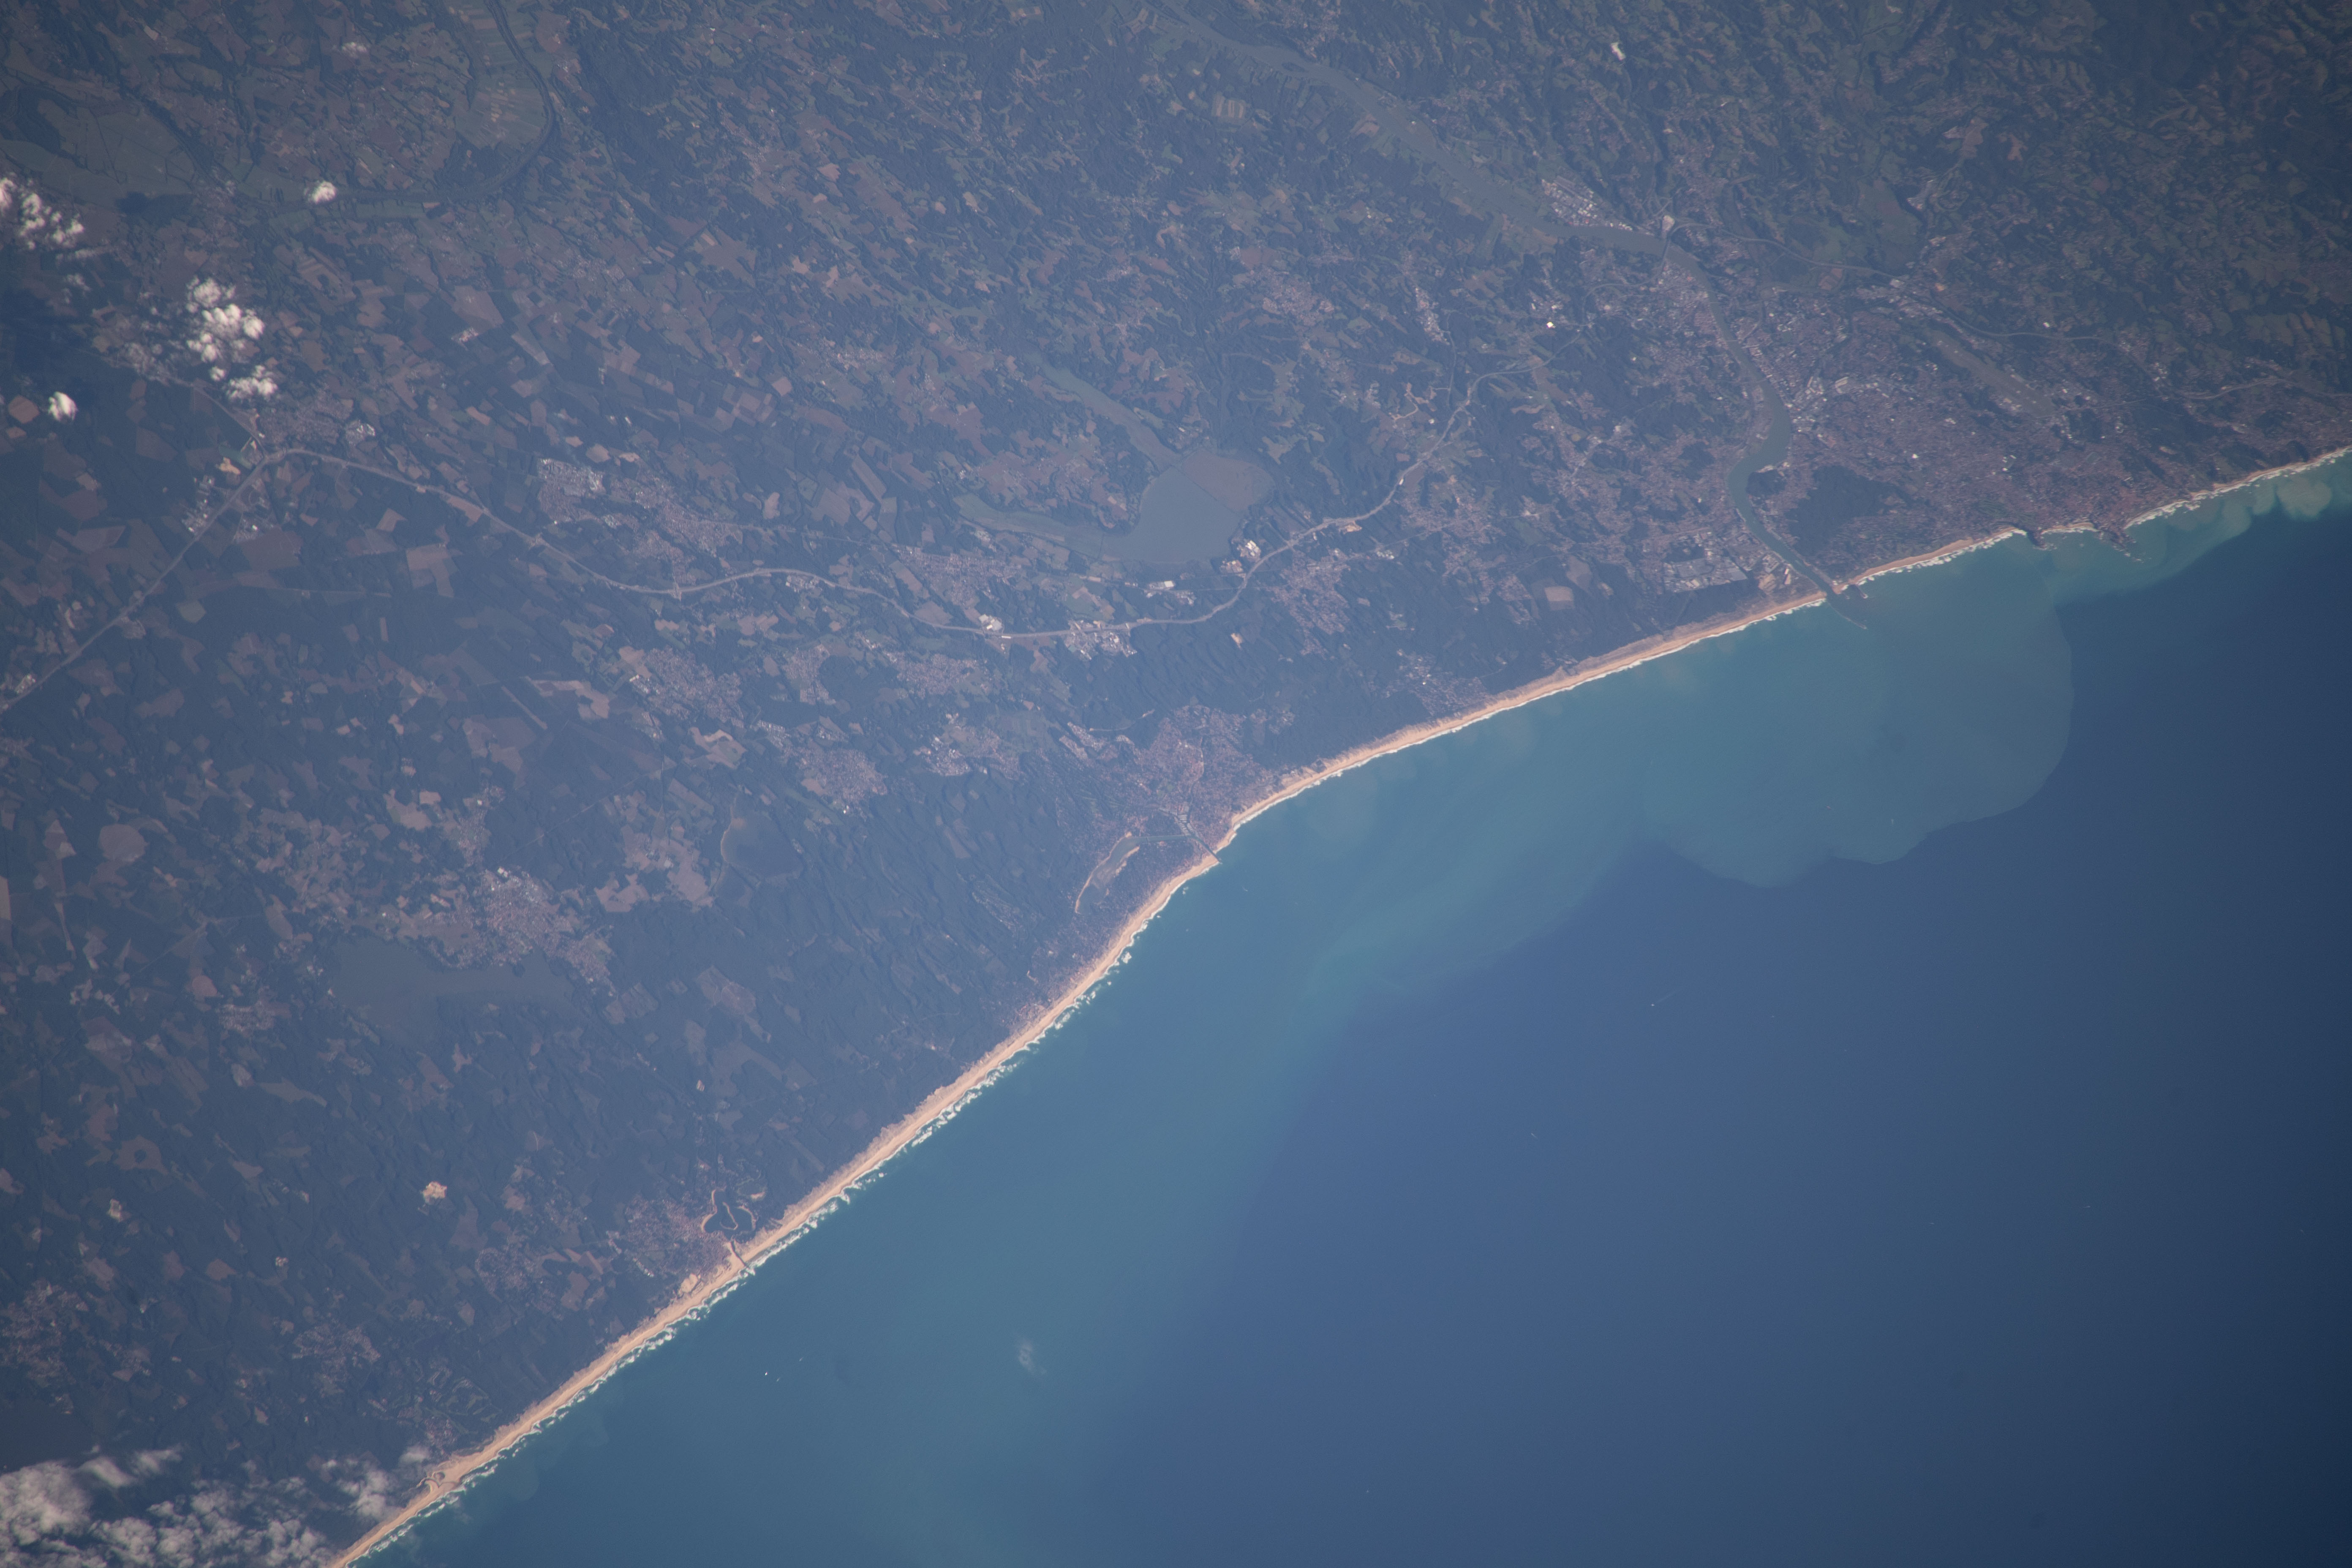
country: FRANCE
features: LES DUNES, CAPBRETON, LA MOLLE, LES ARENES
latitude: 43.6
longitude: -1.4
